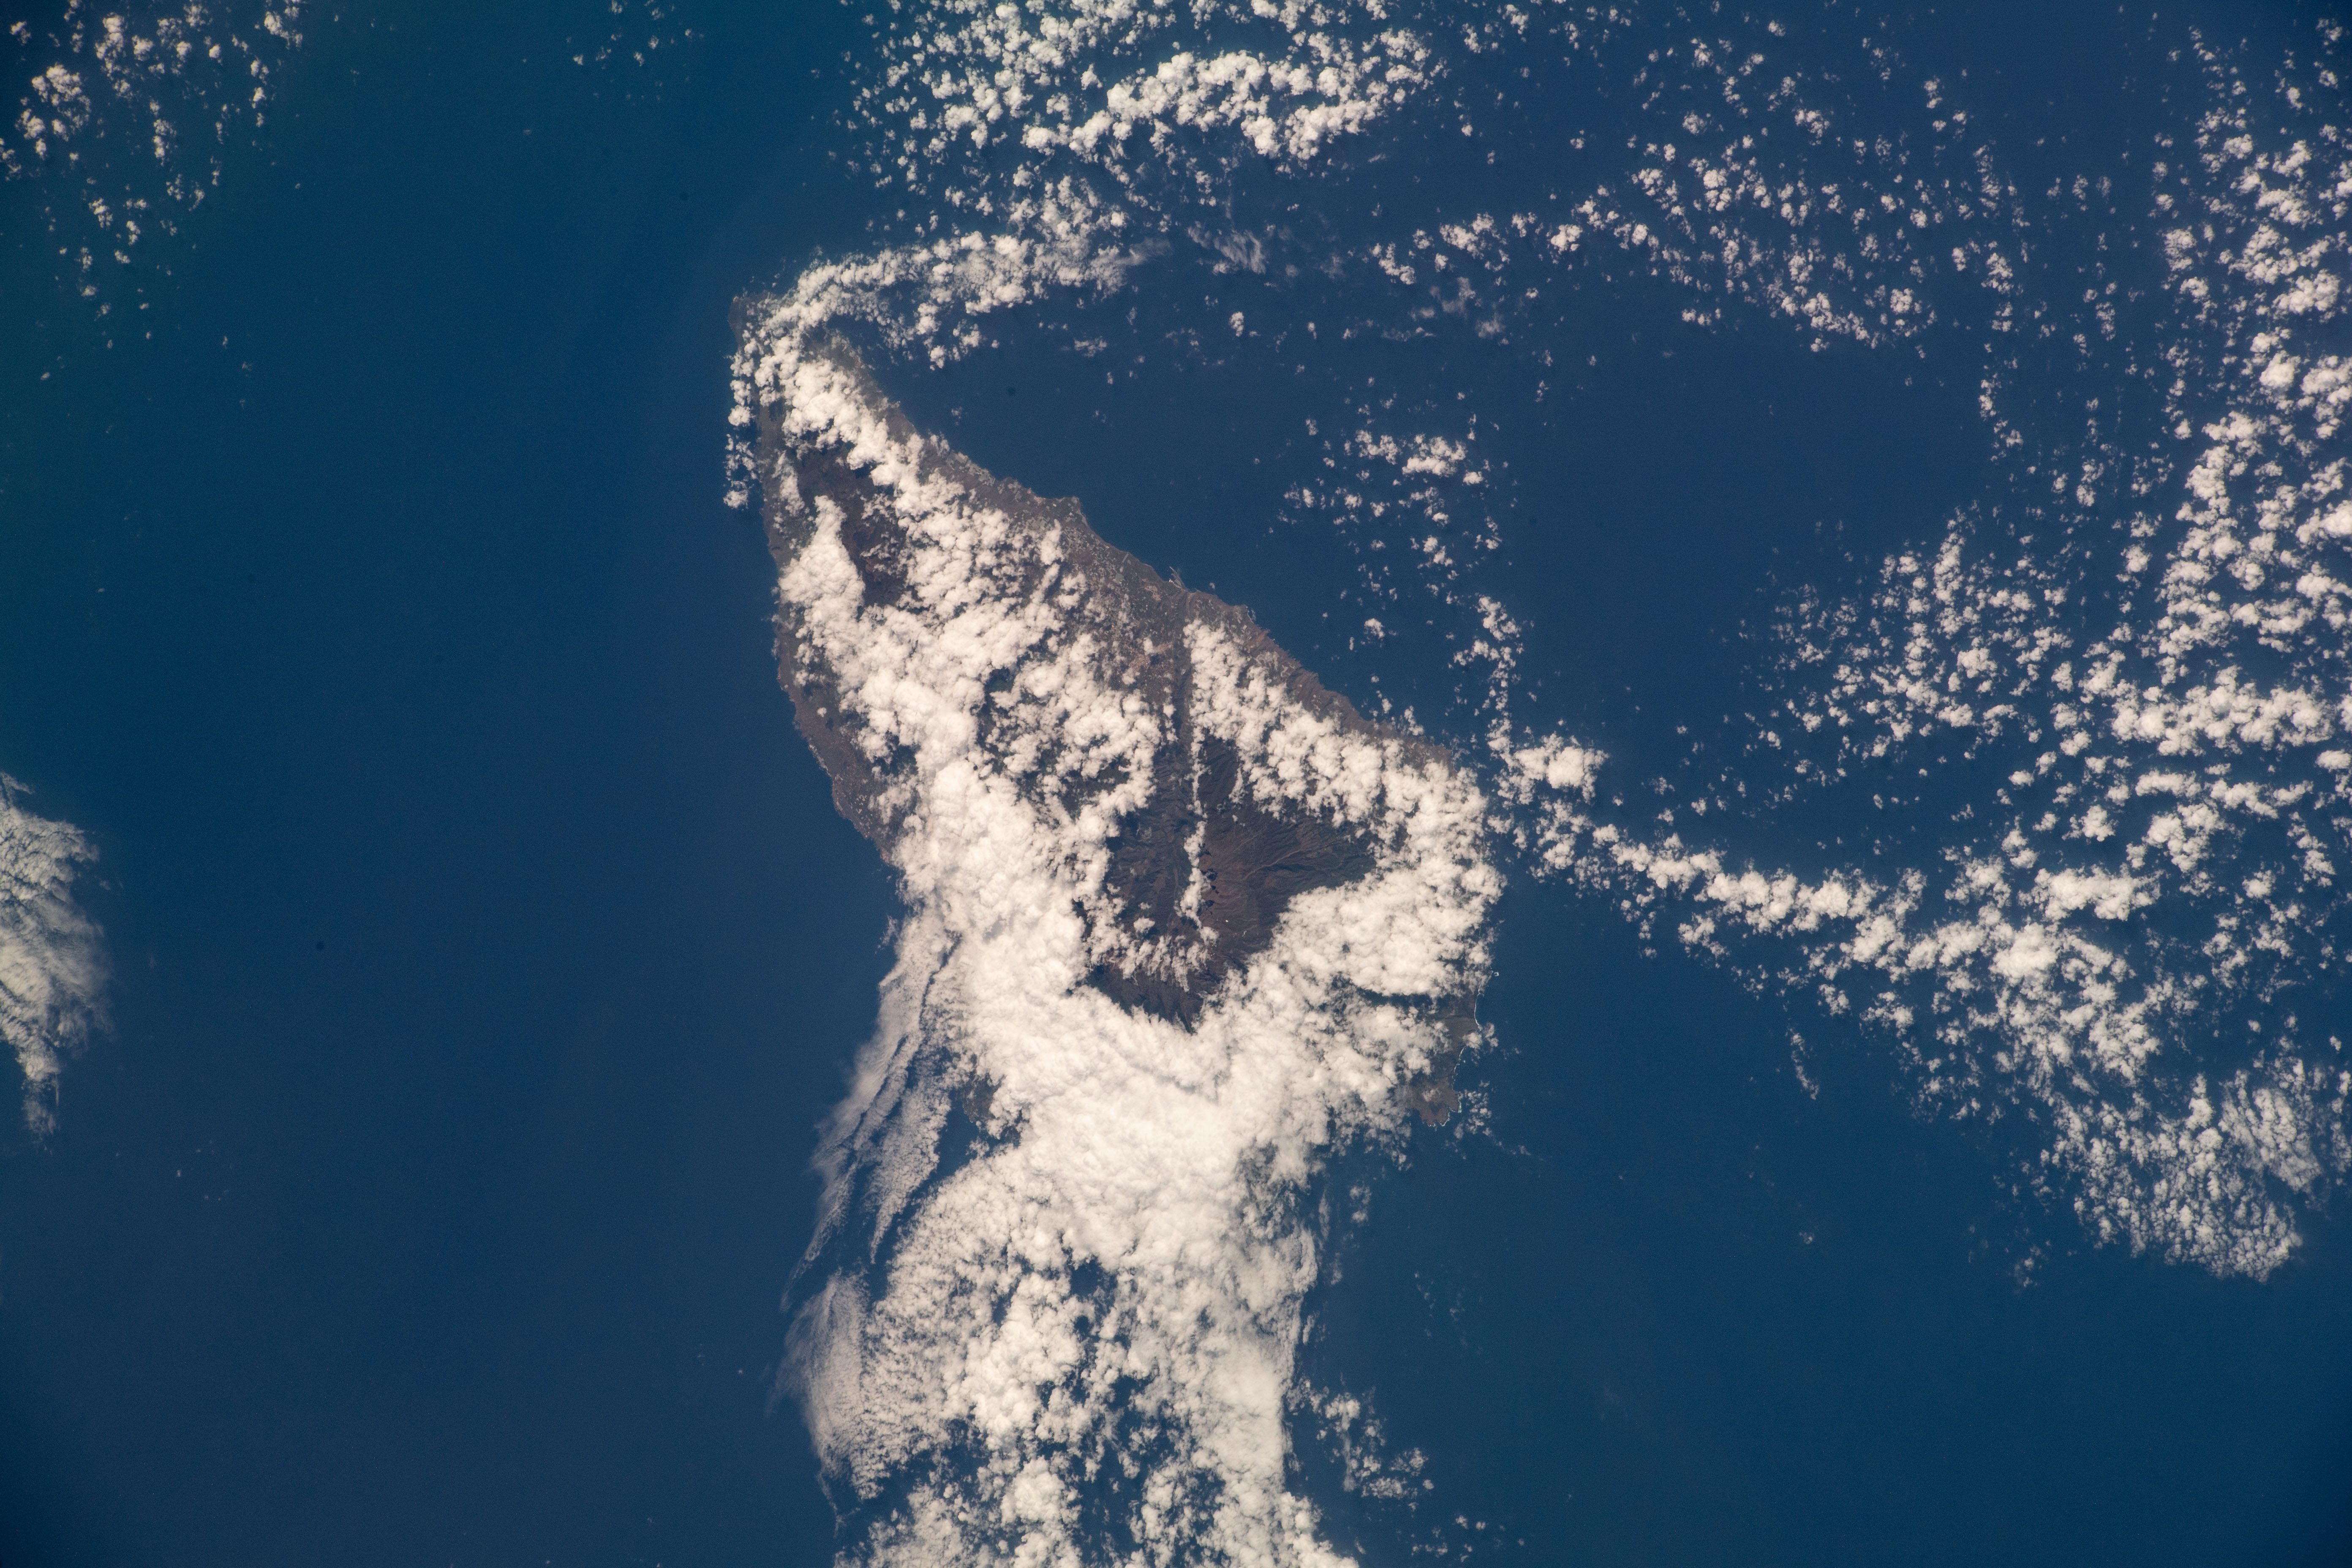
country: CANARY ISLANDS
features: CALDERA DE TABURIENTE NATIONAL PARK
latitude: 28.7
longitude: -18.0
